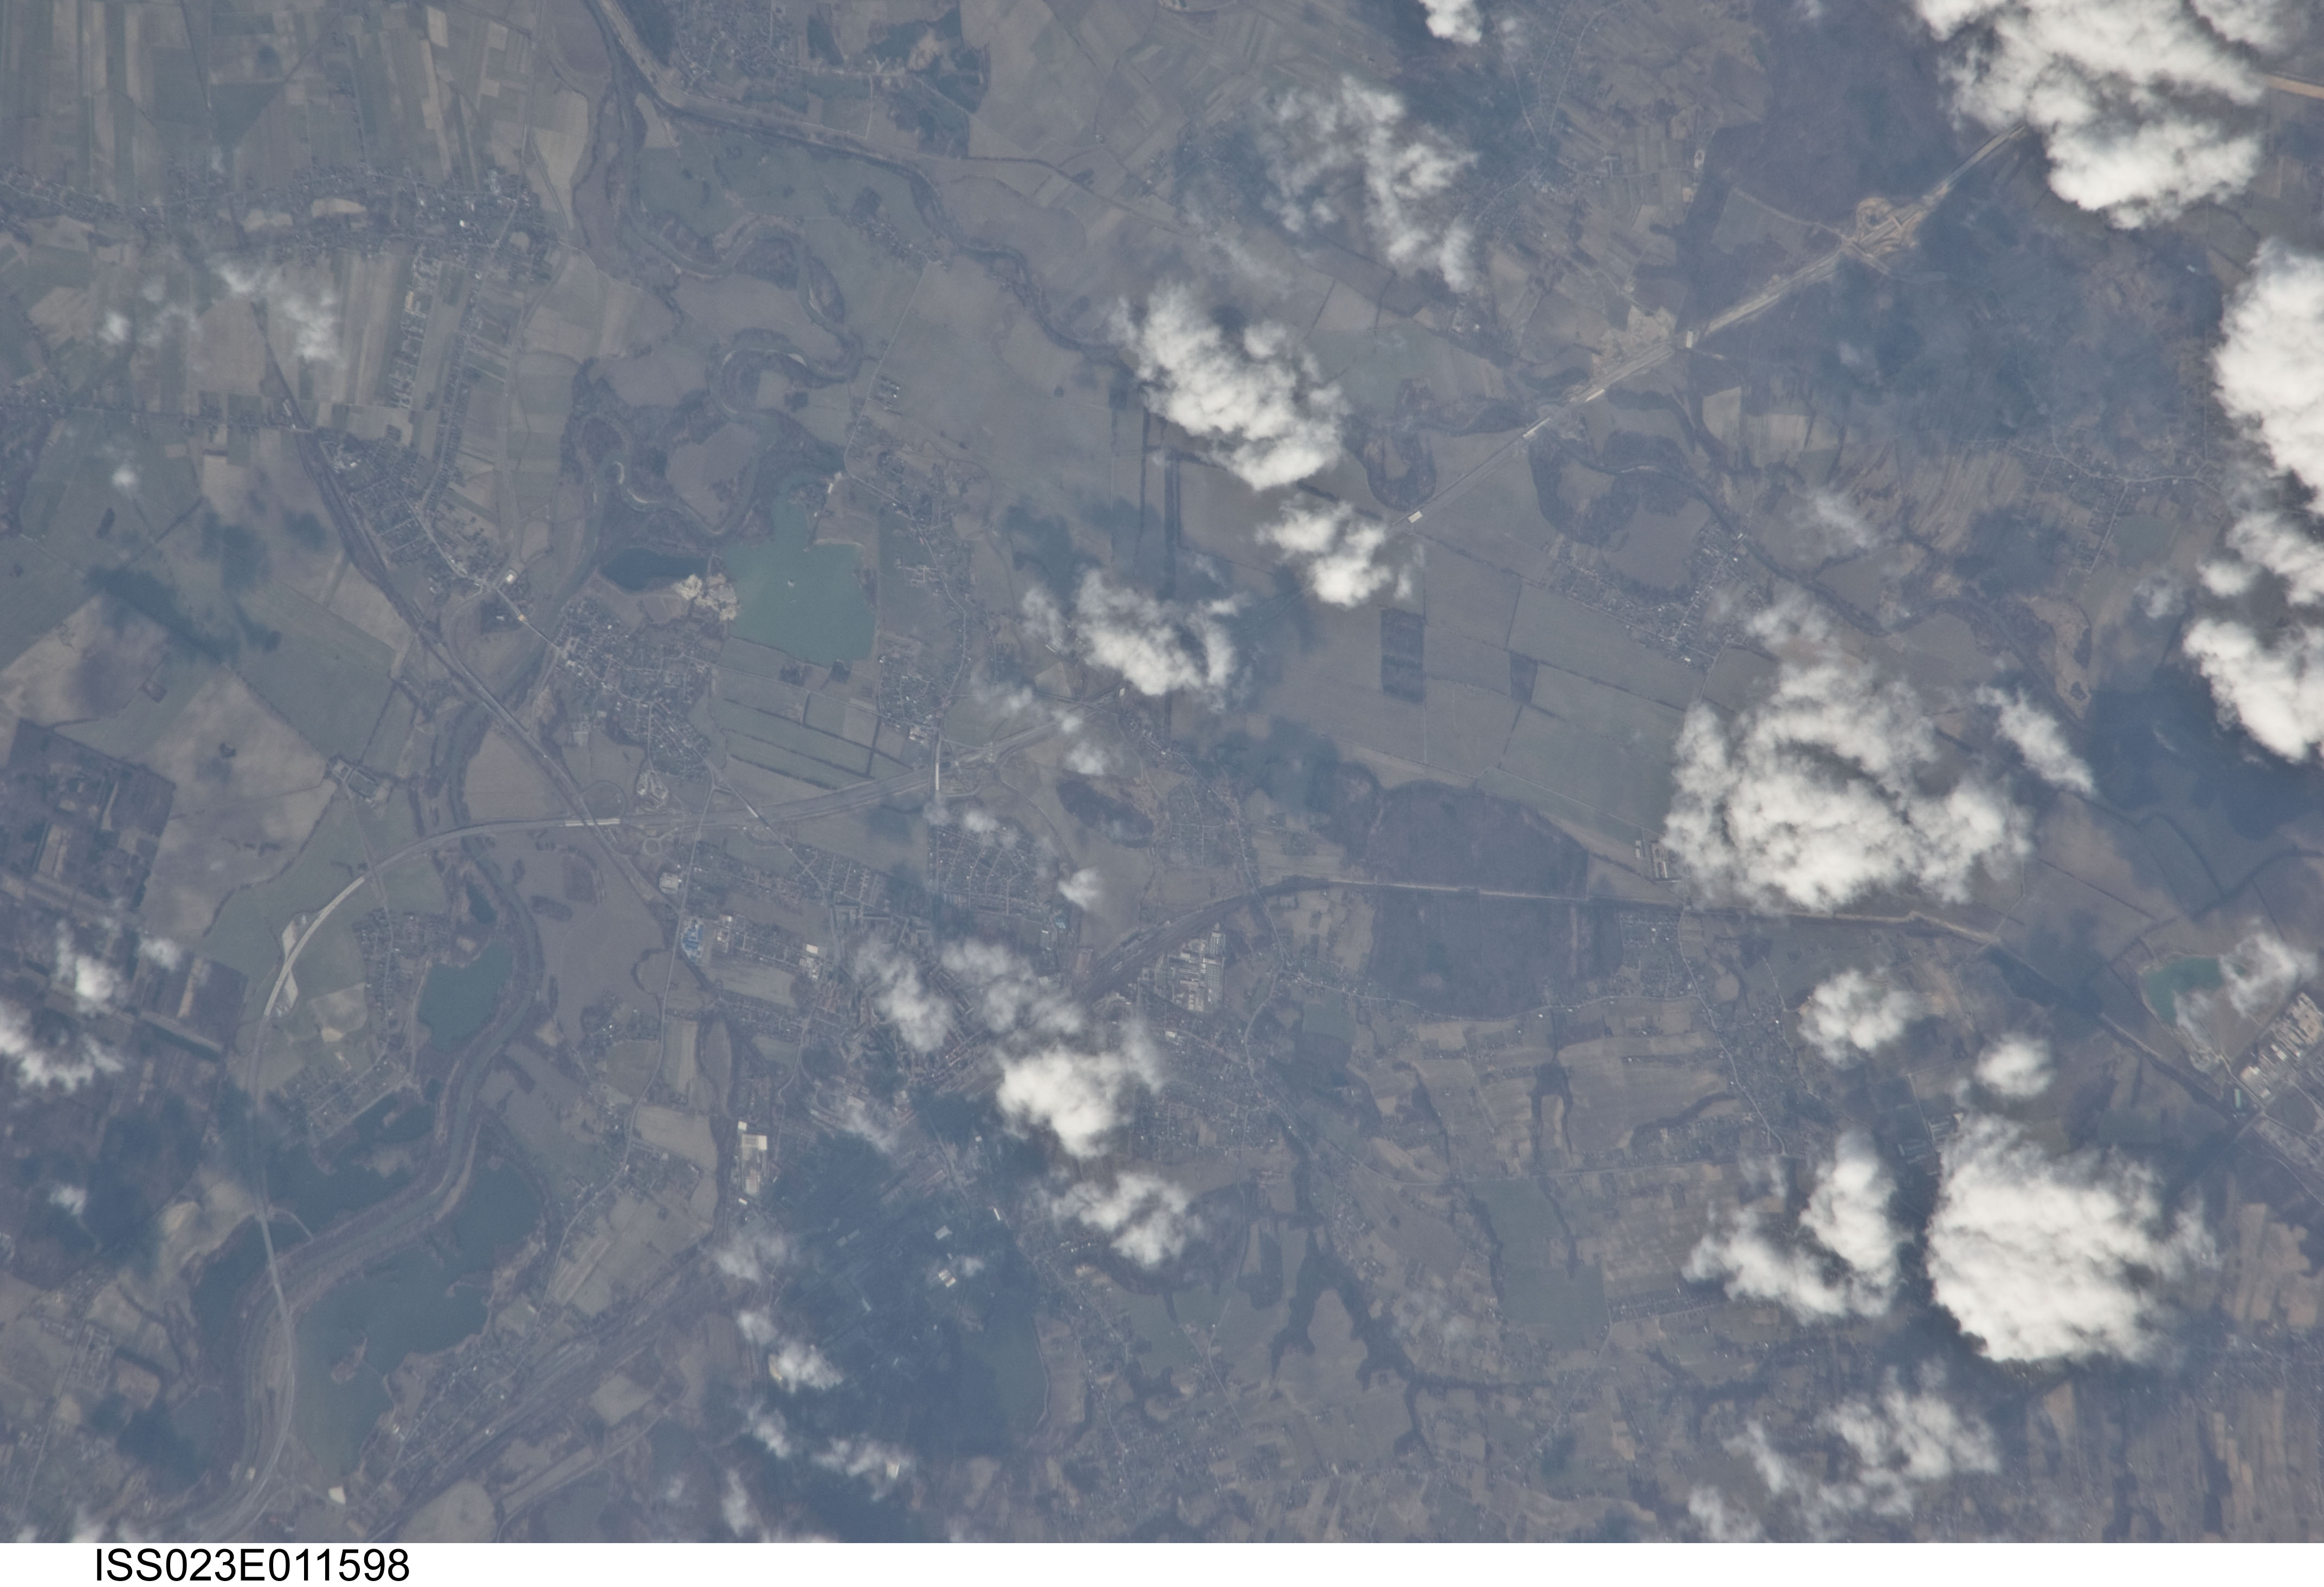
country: CZECH REPUBLIC
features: BOHUMIN, ODRA RIVER, ROADS, AGR.
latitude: 49.9
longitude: 18.4
